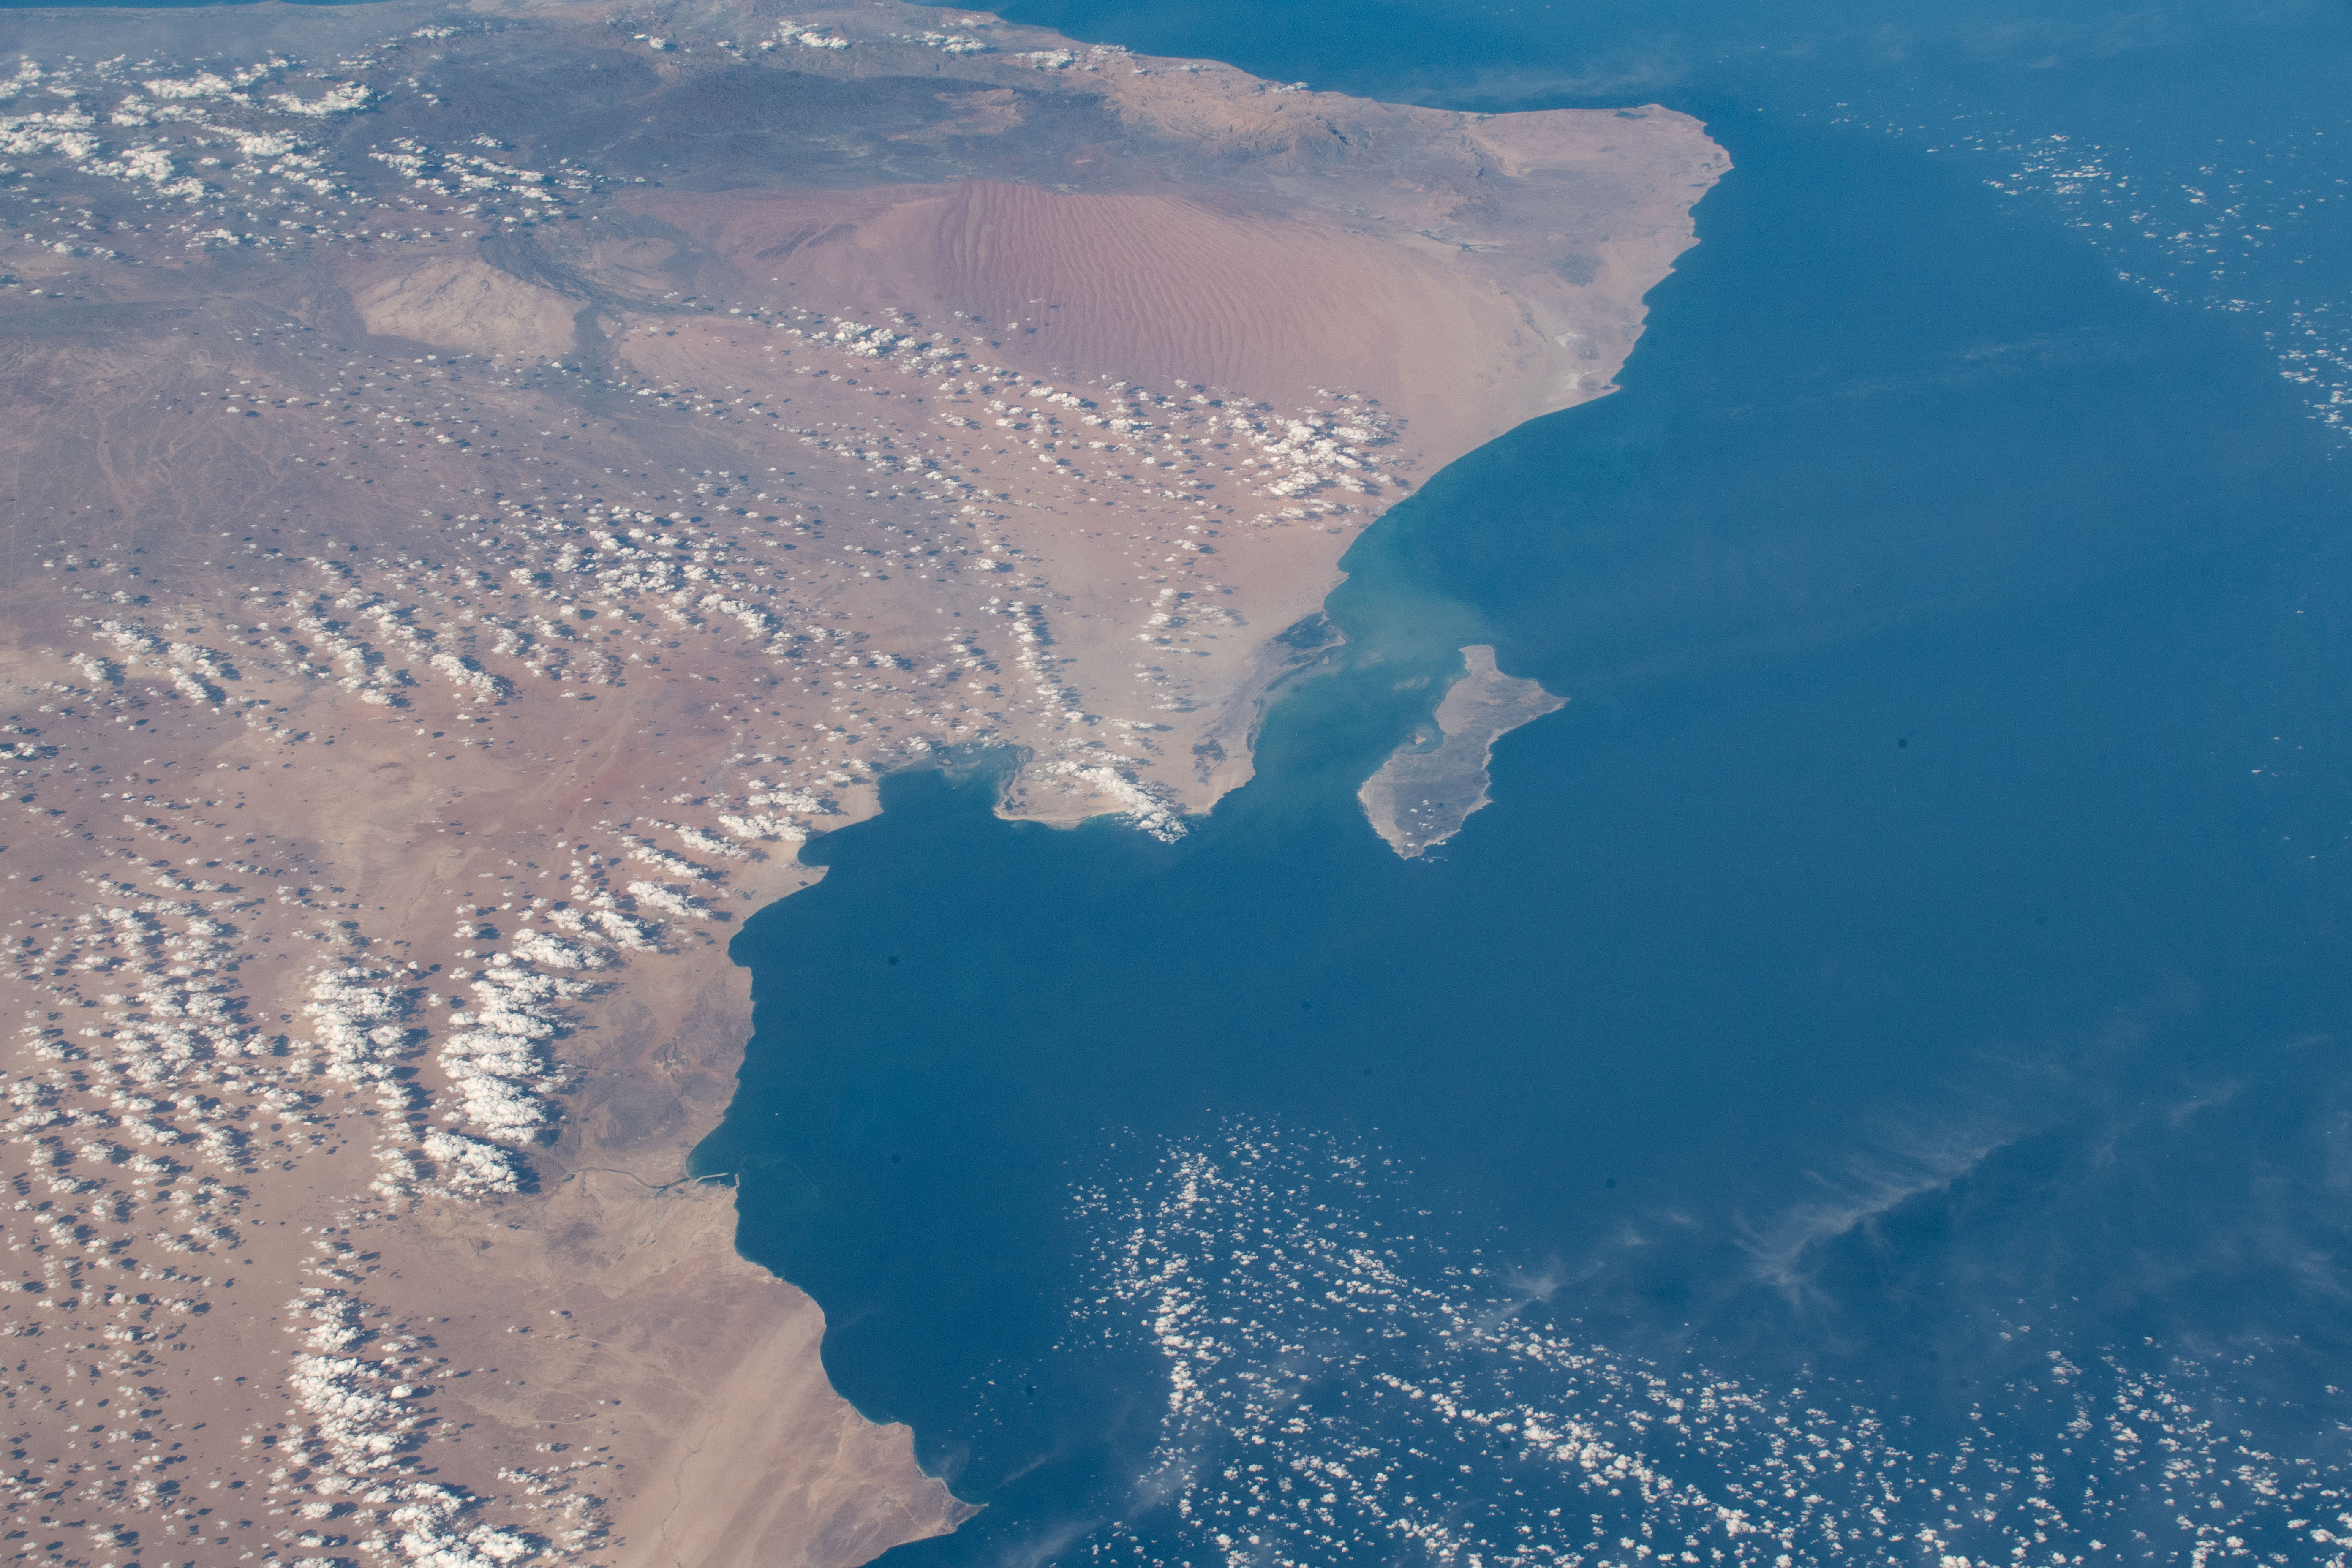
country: OMAN
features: AL HAJAR MOUNTAINS, WAHIBA SANDS DESERT, ARABIAN SEA
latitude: 20.4
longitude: 58.5
